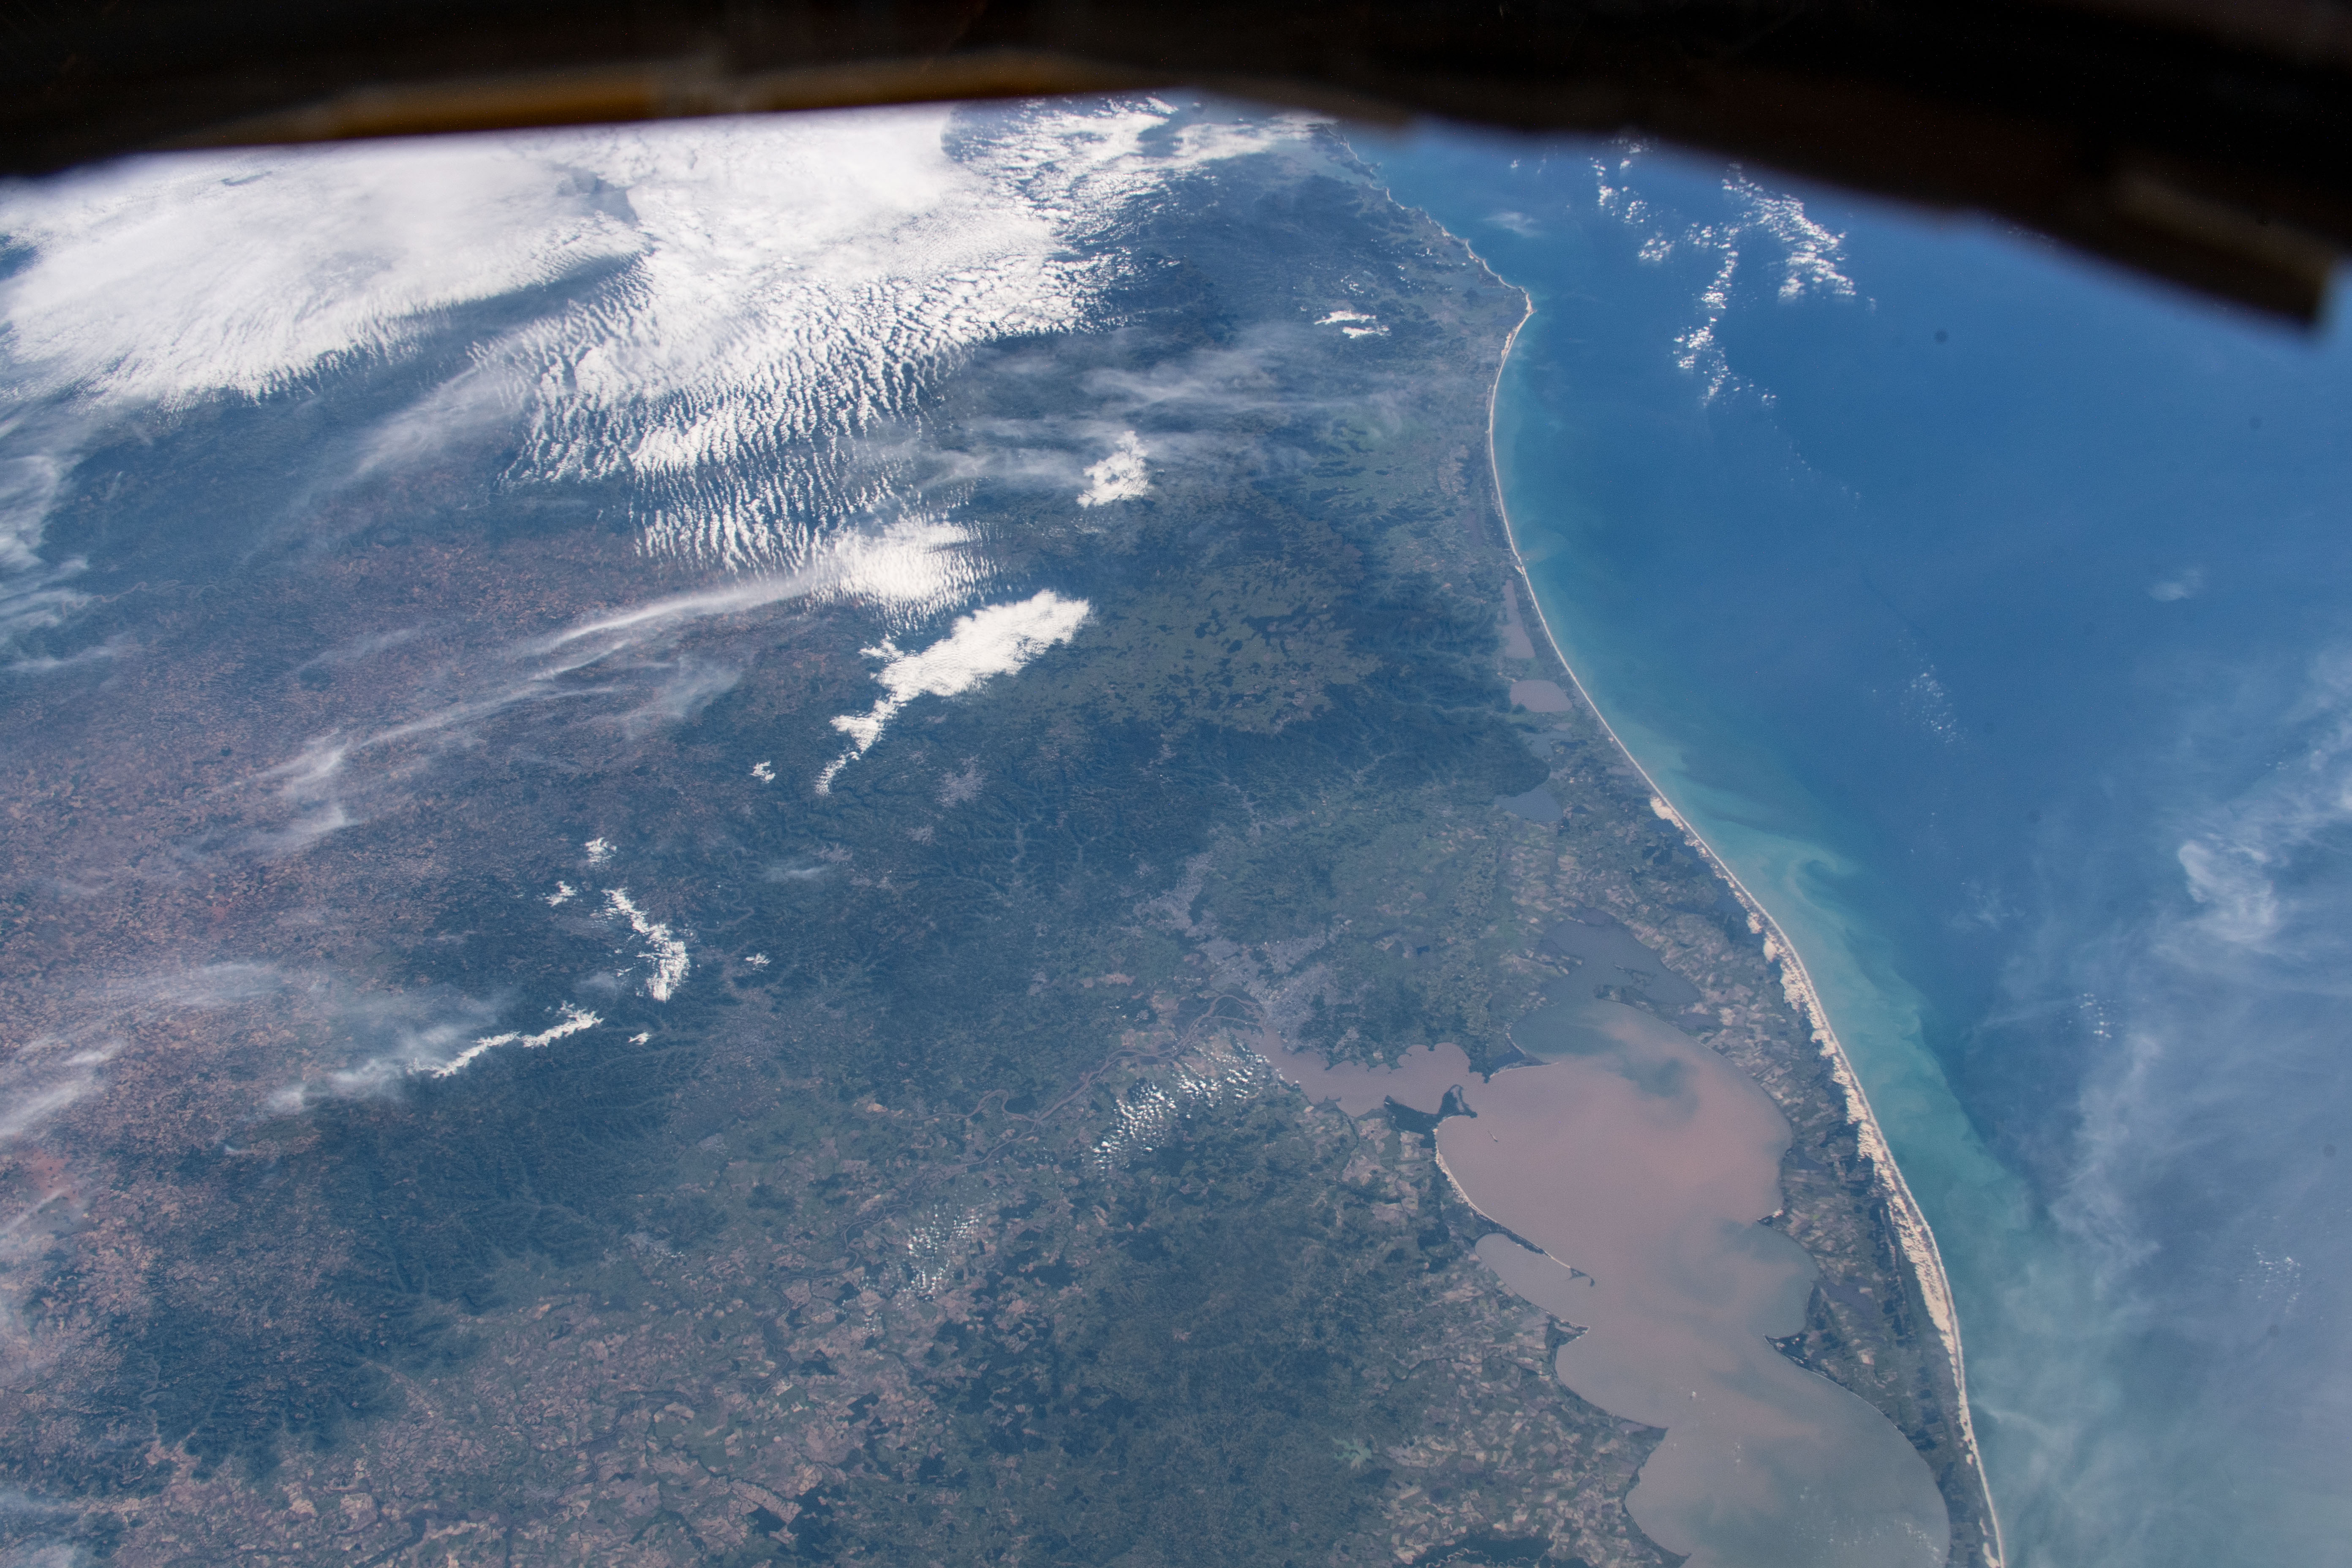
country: BRAZIL
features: LAGOA DOS PATOS, SERRA GERAL MOUNTAINS, SERRA DO MAR MOUNTAINS
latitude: -29.5
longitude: -51.0
